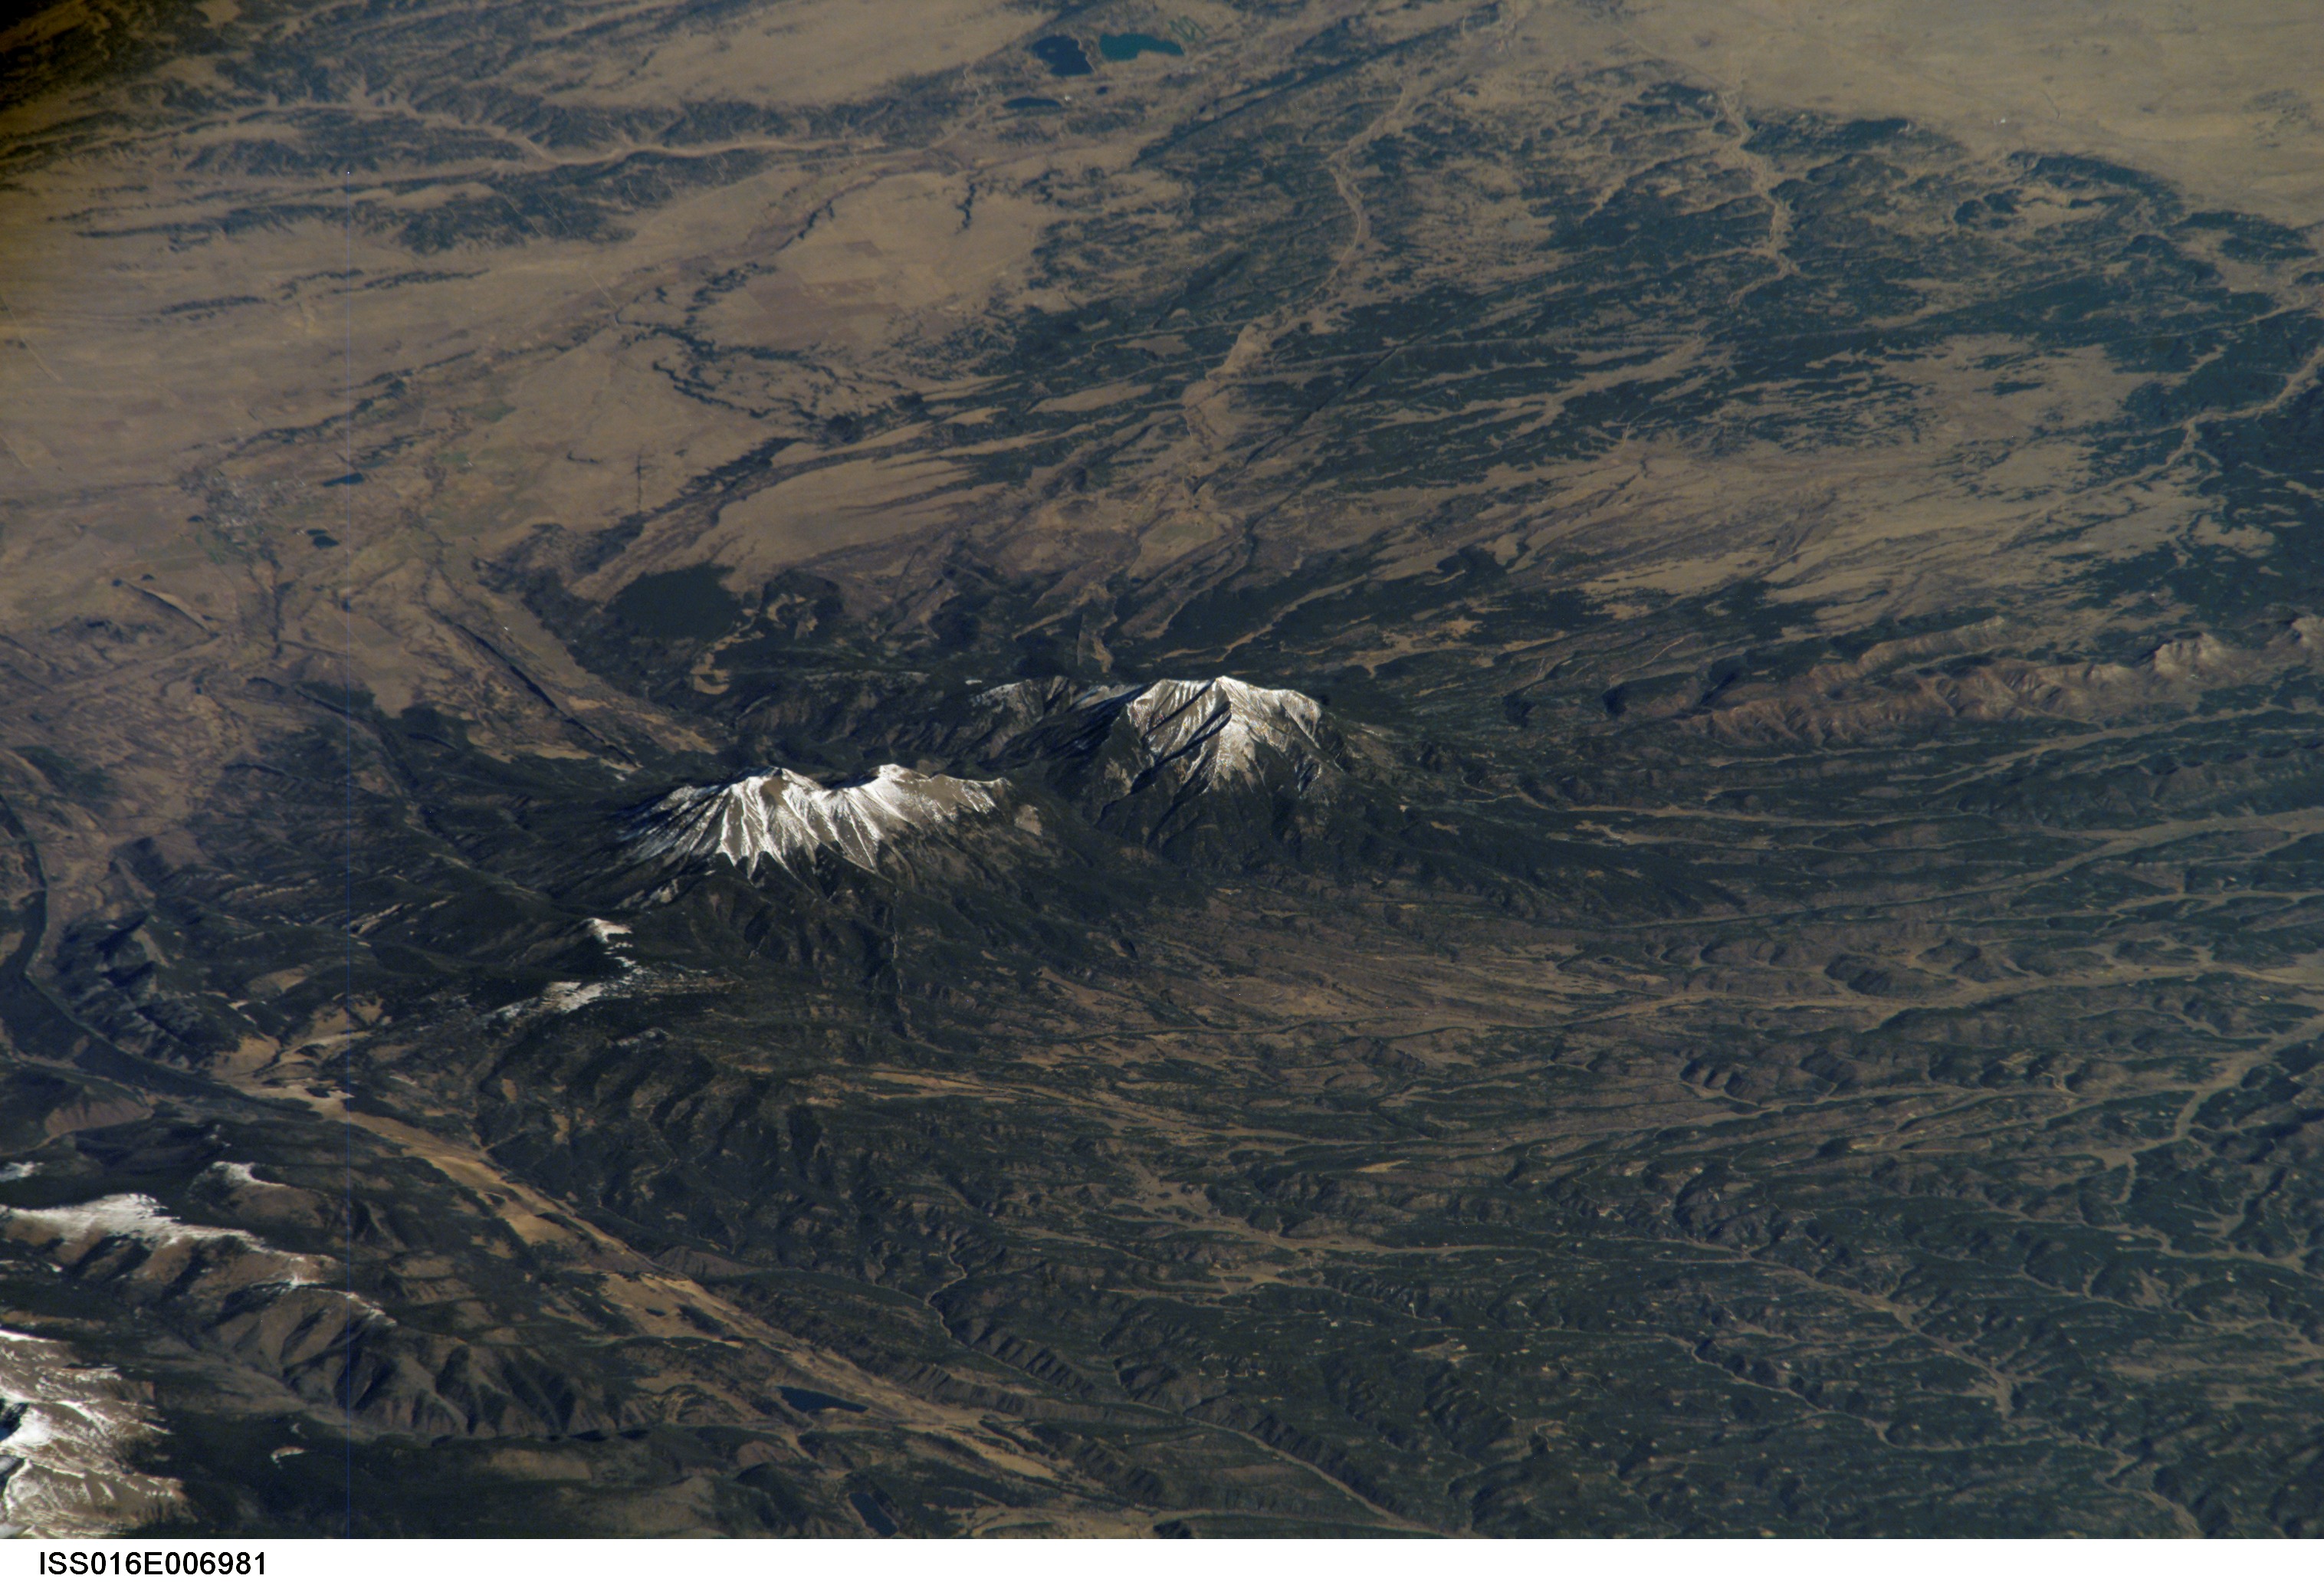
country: USA-COLORADO
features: PAN-SPANISH PEAKS, LA VETA
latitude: 37.4
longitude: -104.9
